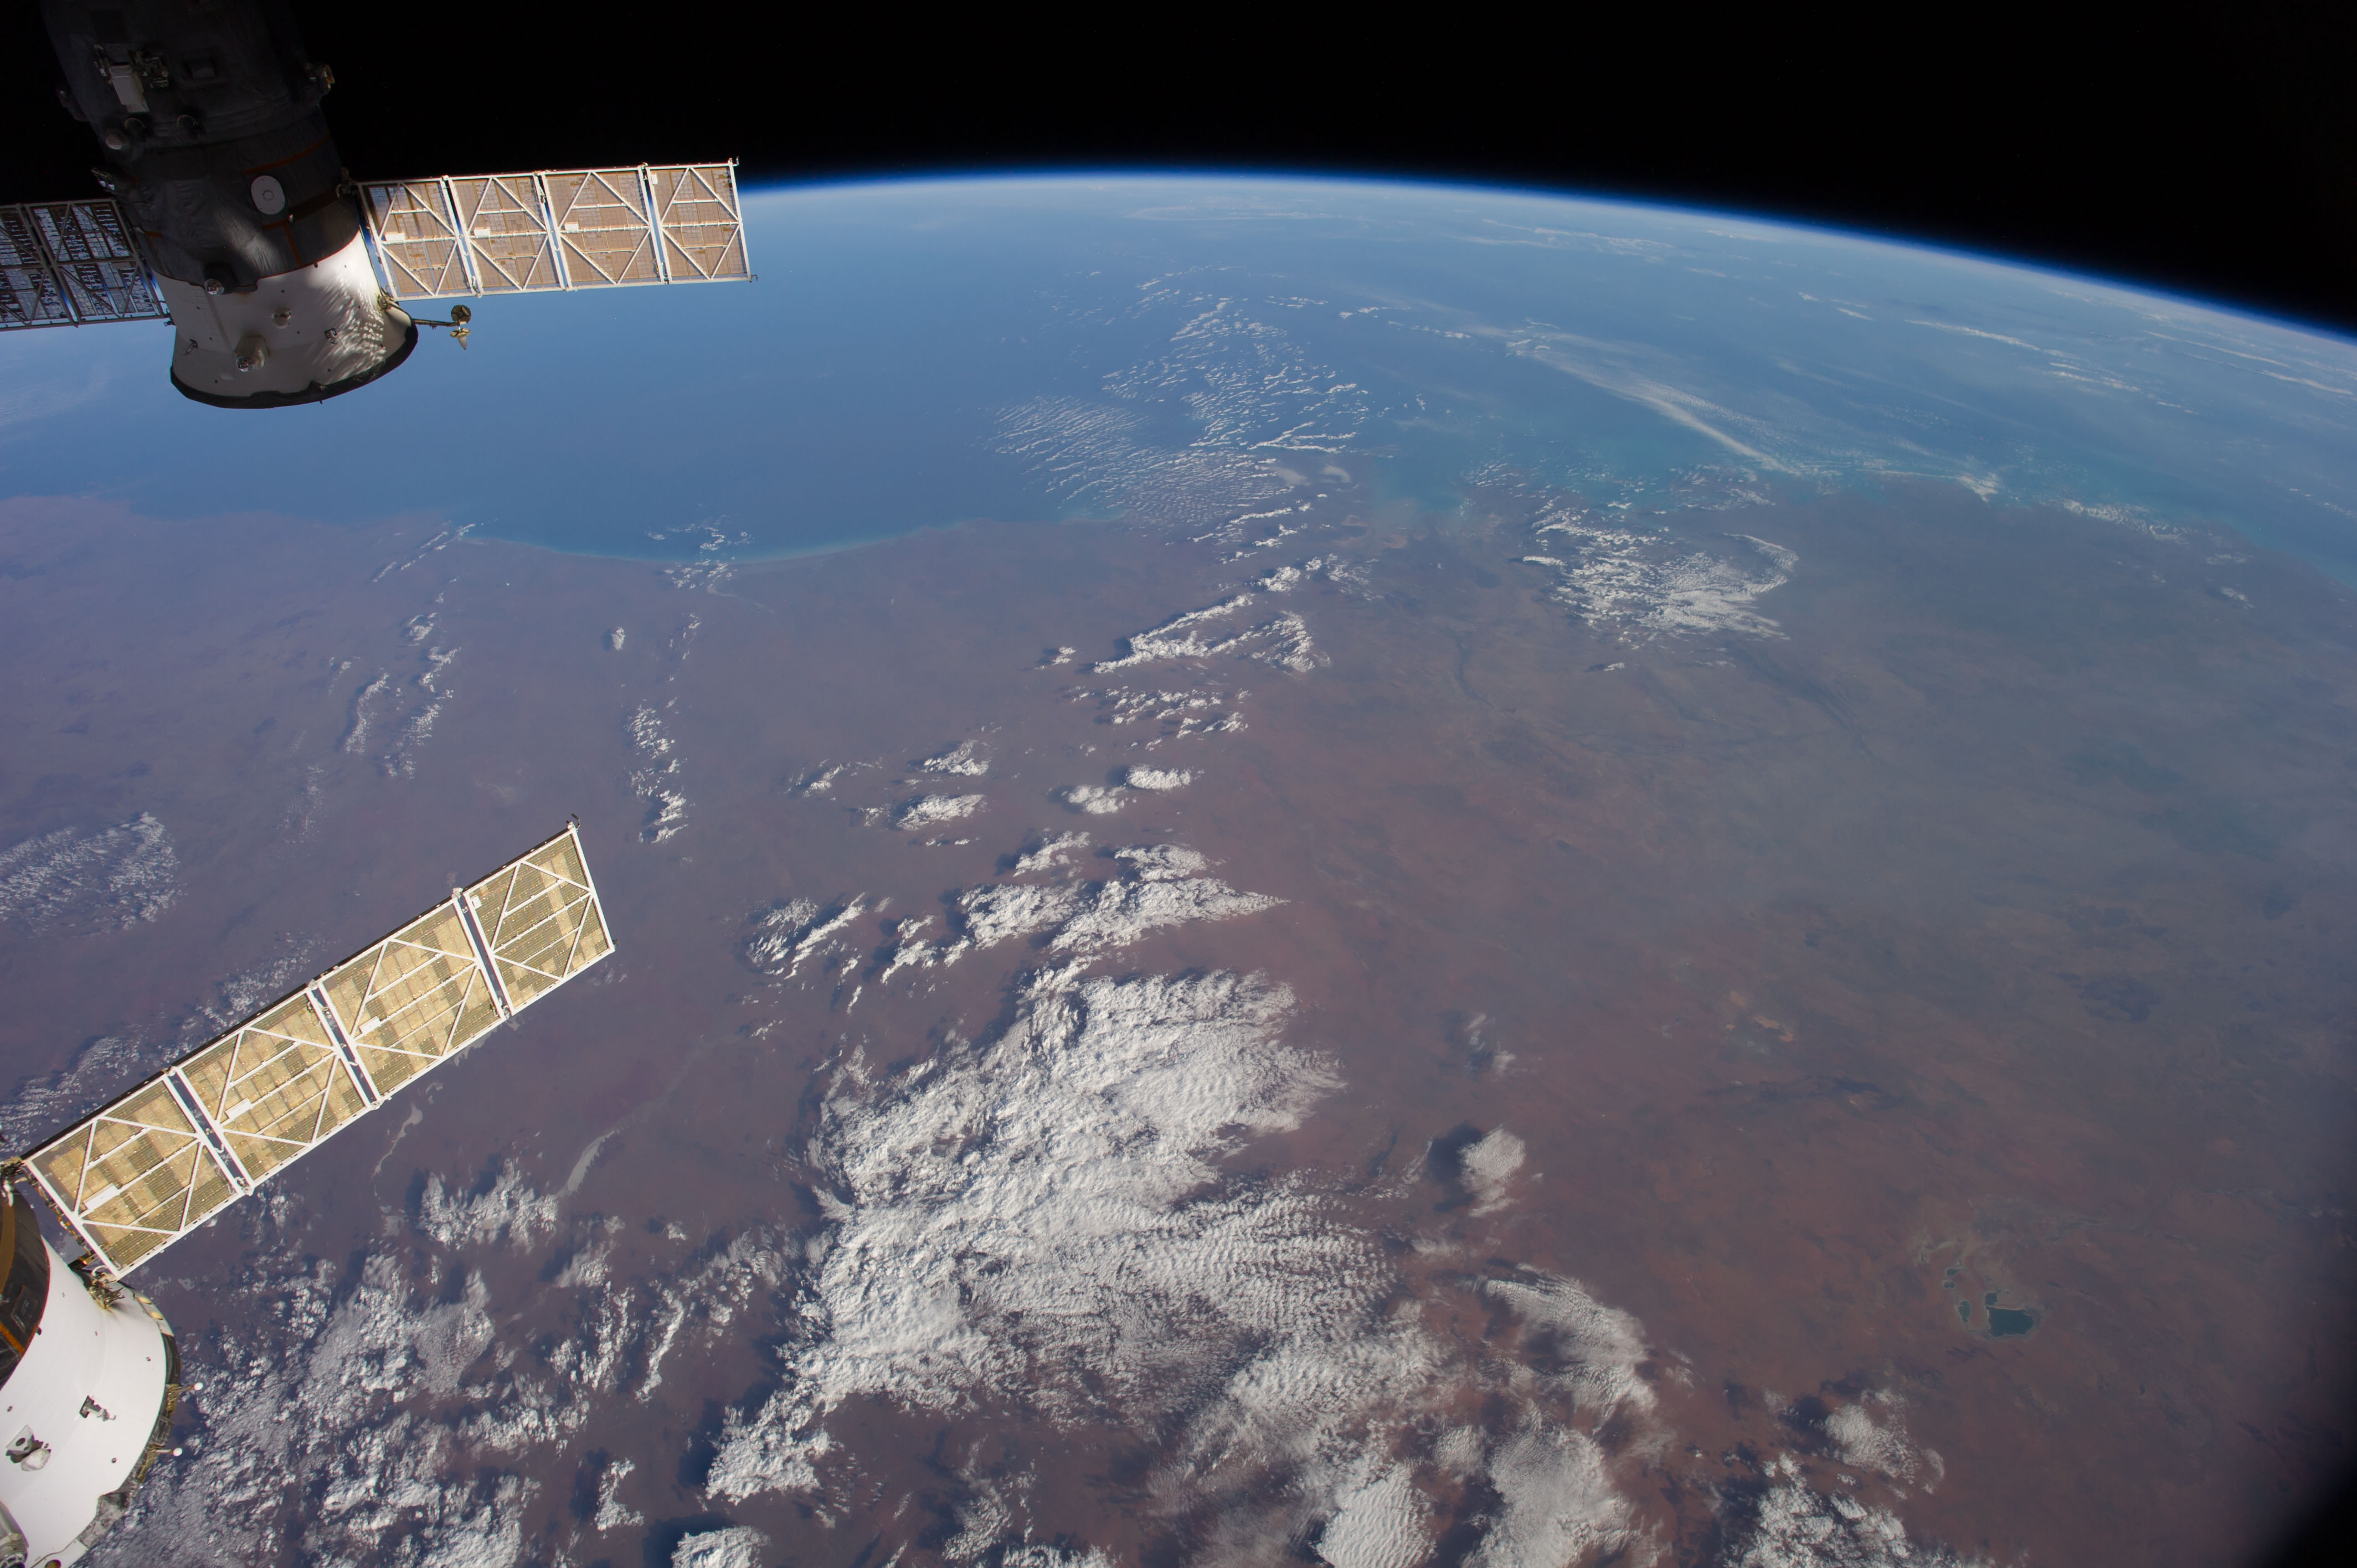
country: AUSTRALIA-WA
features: INDIAN O., KING SOUND, FITZROY R., GASCOYNE R., L. GREGORY, ATMOSPHERIC LIMB
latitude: -19.5
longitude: 124.0
